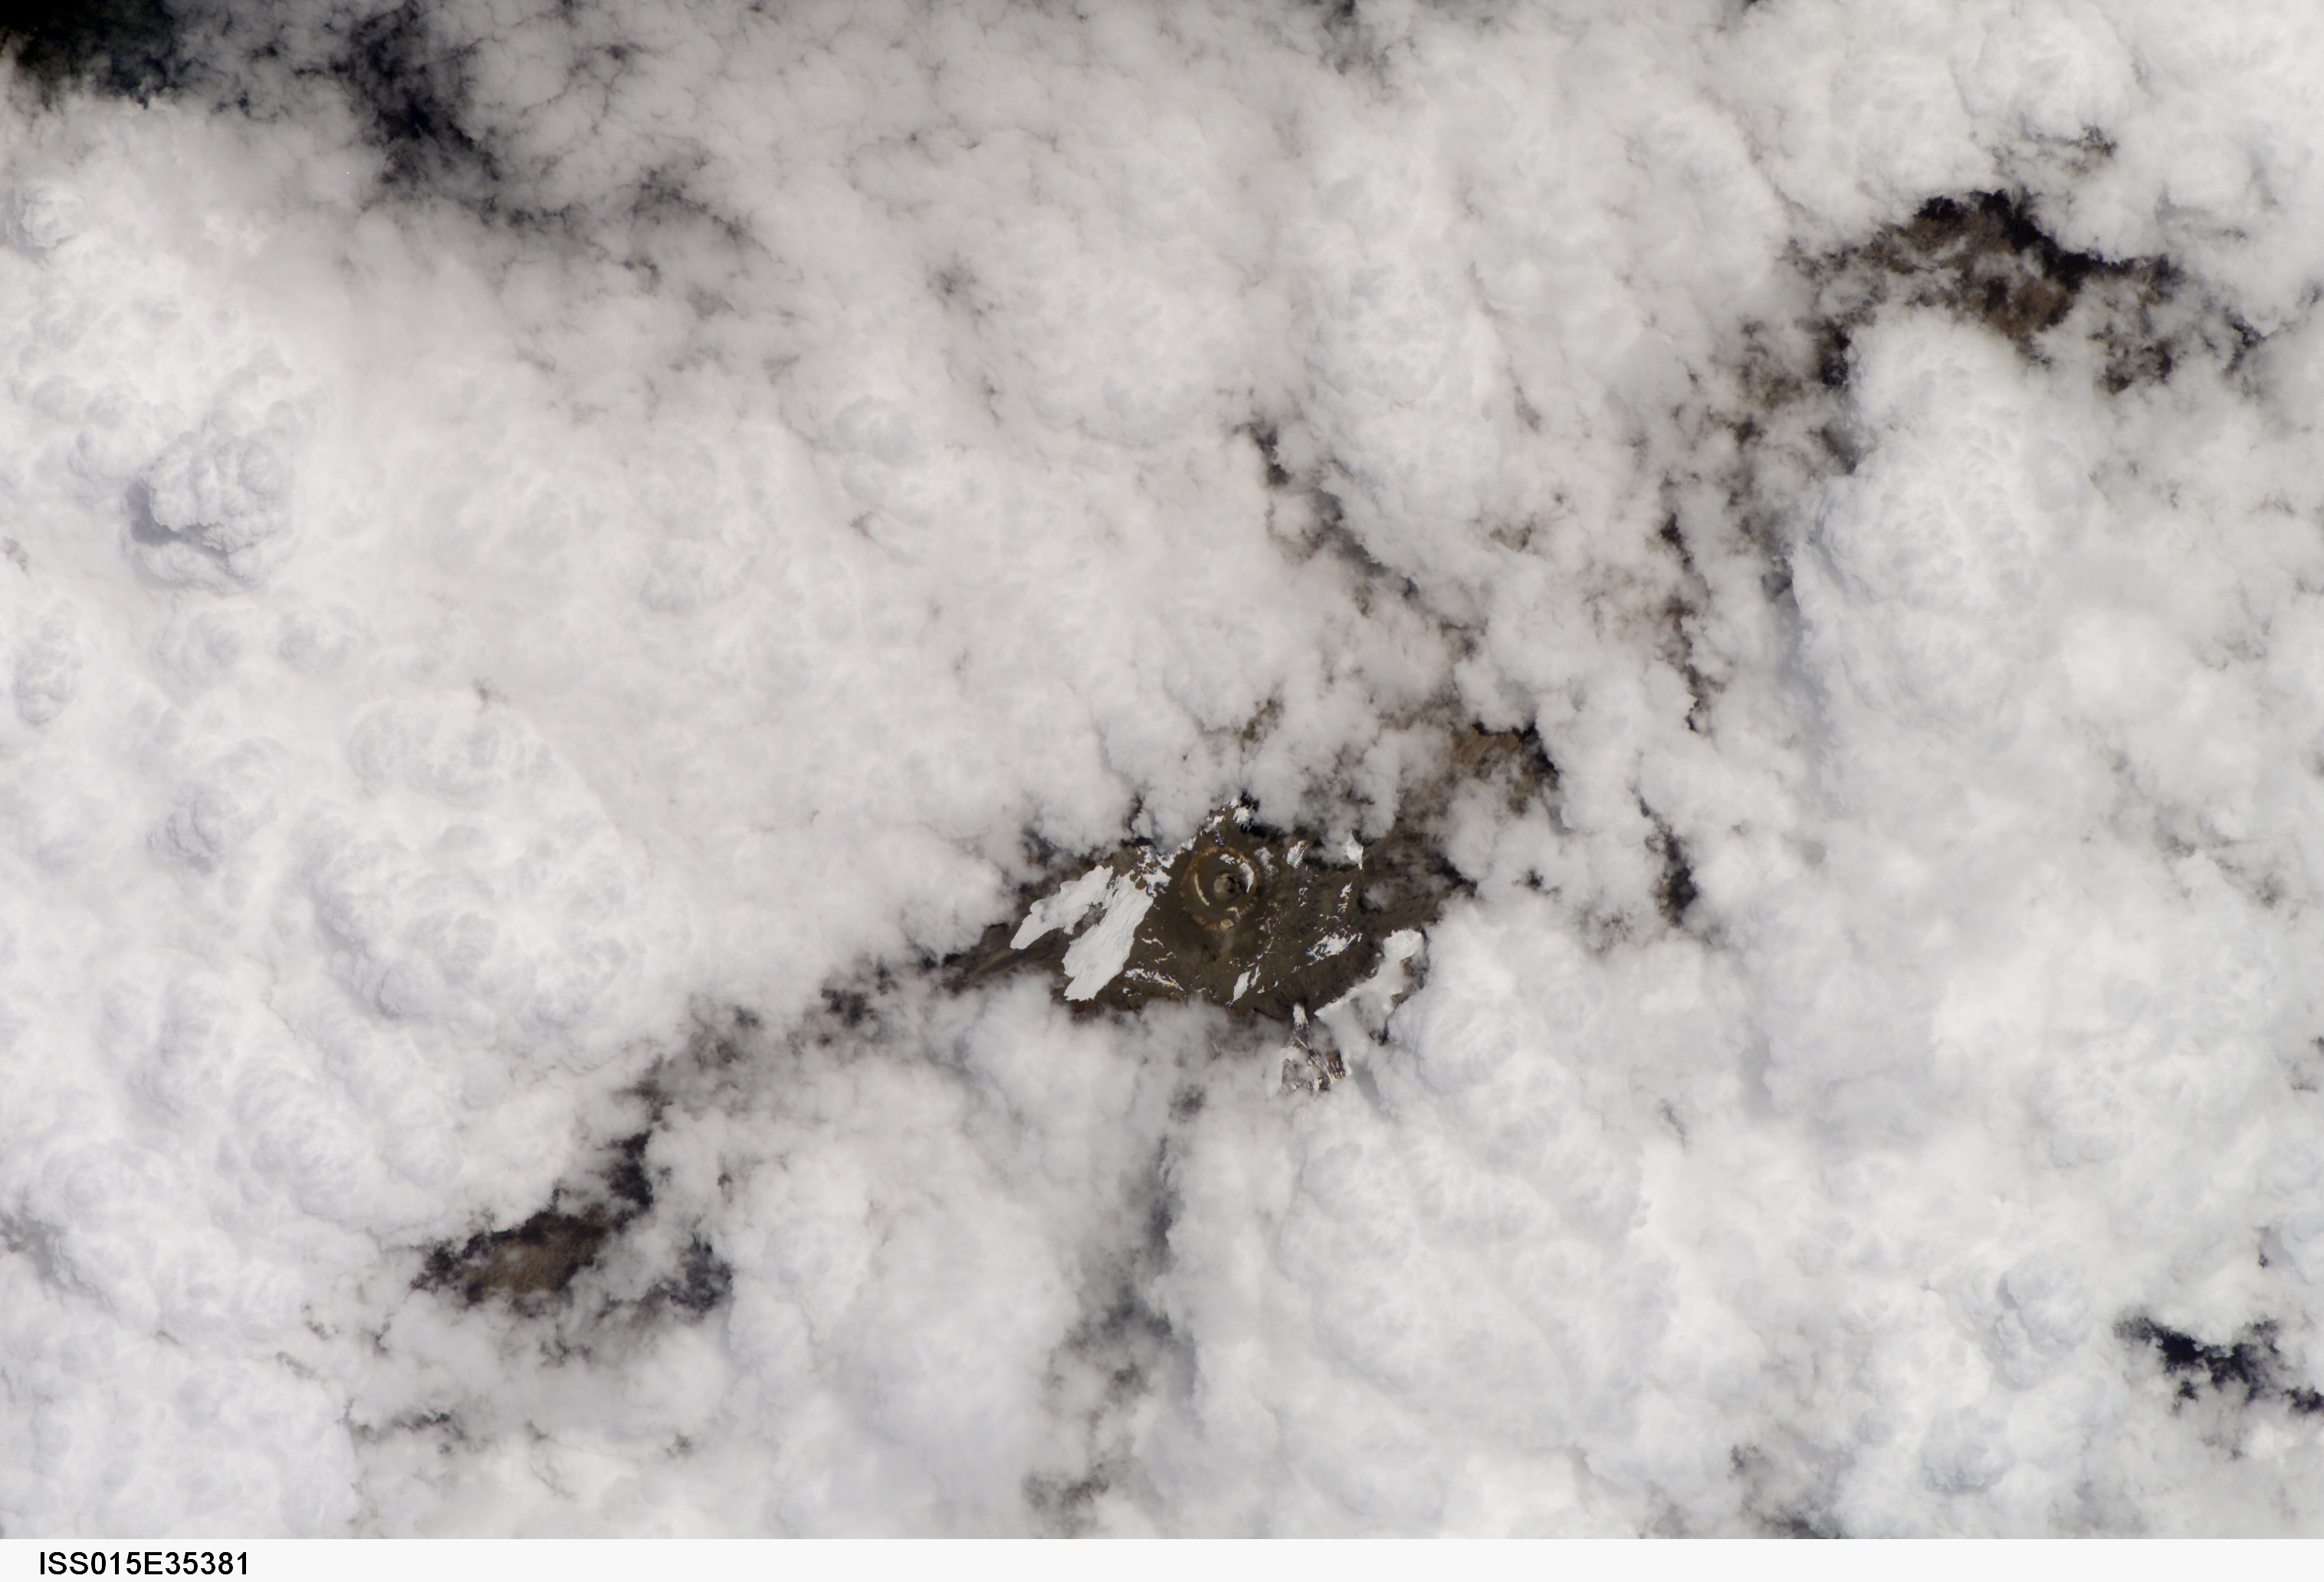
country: TANZANIA
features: MT. KILIMANJARO PEAK, GLACIERS
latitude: -3.1
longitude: 37.4
